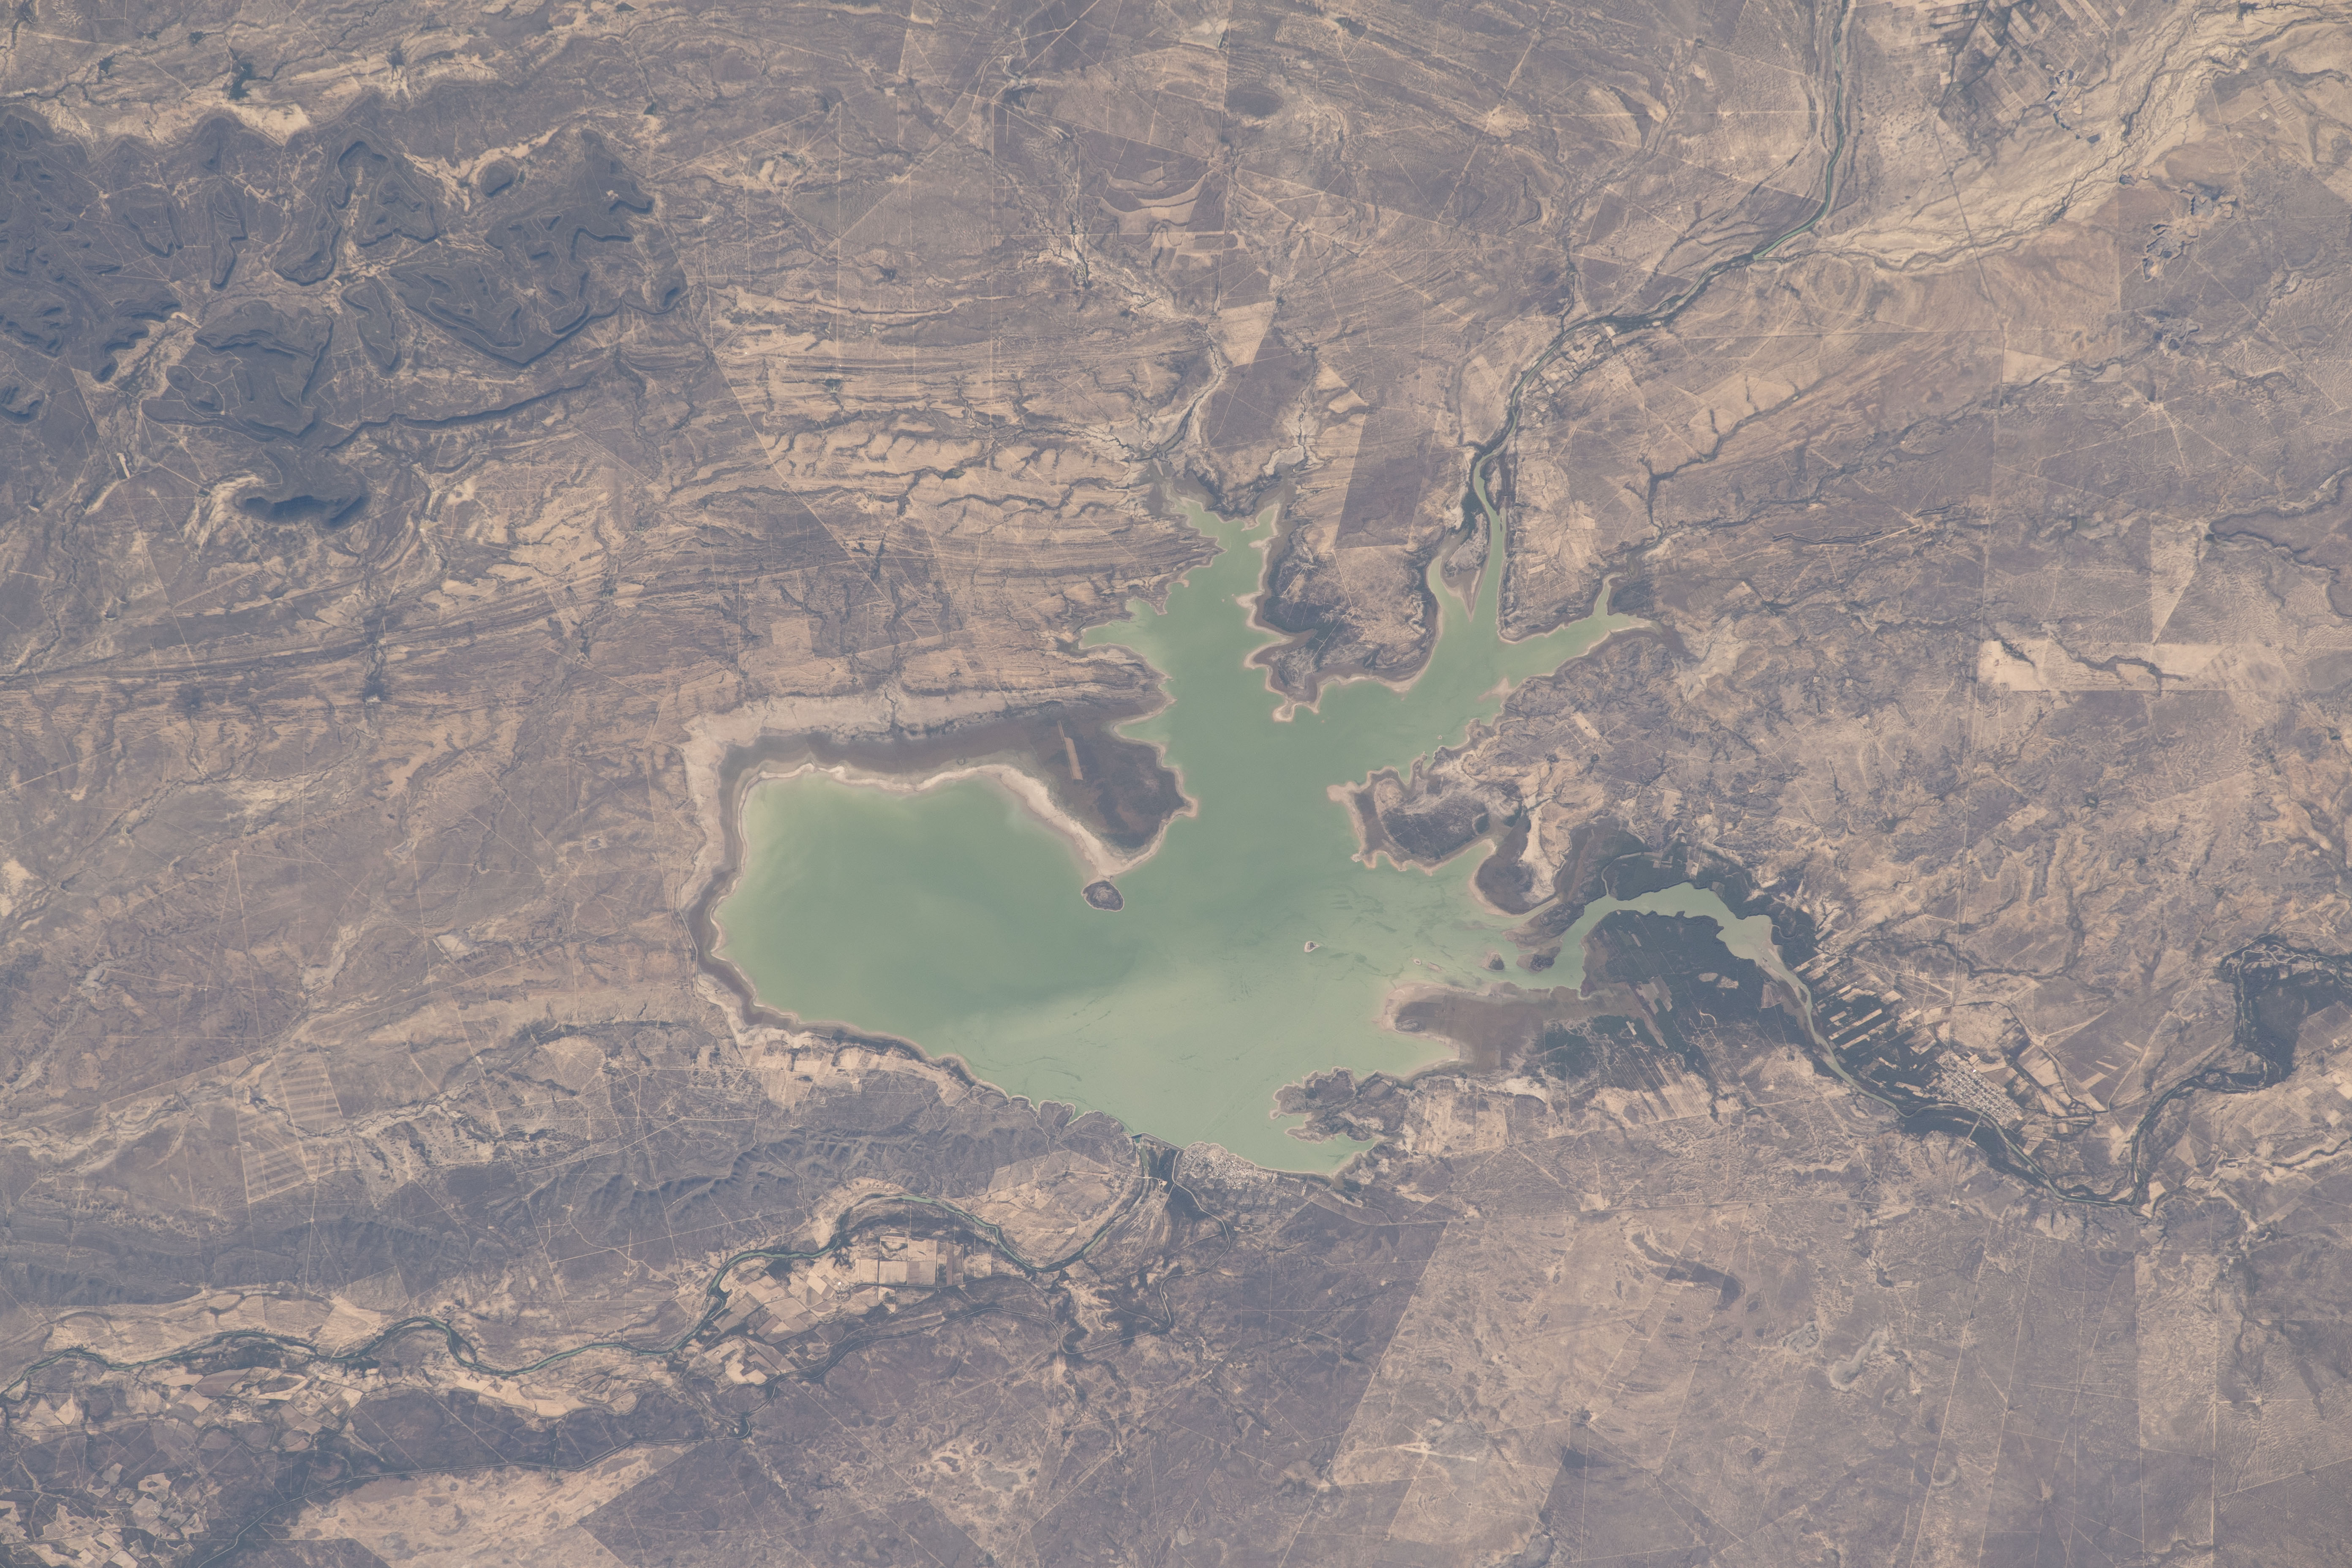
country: MEXICO
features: DON MARTIN
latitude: 27.5
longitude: -100.7
